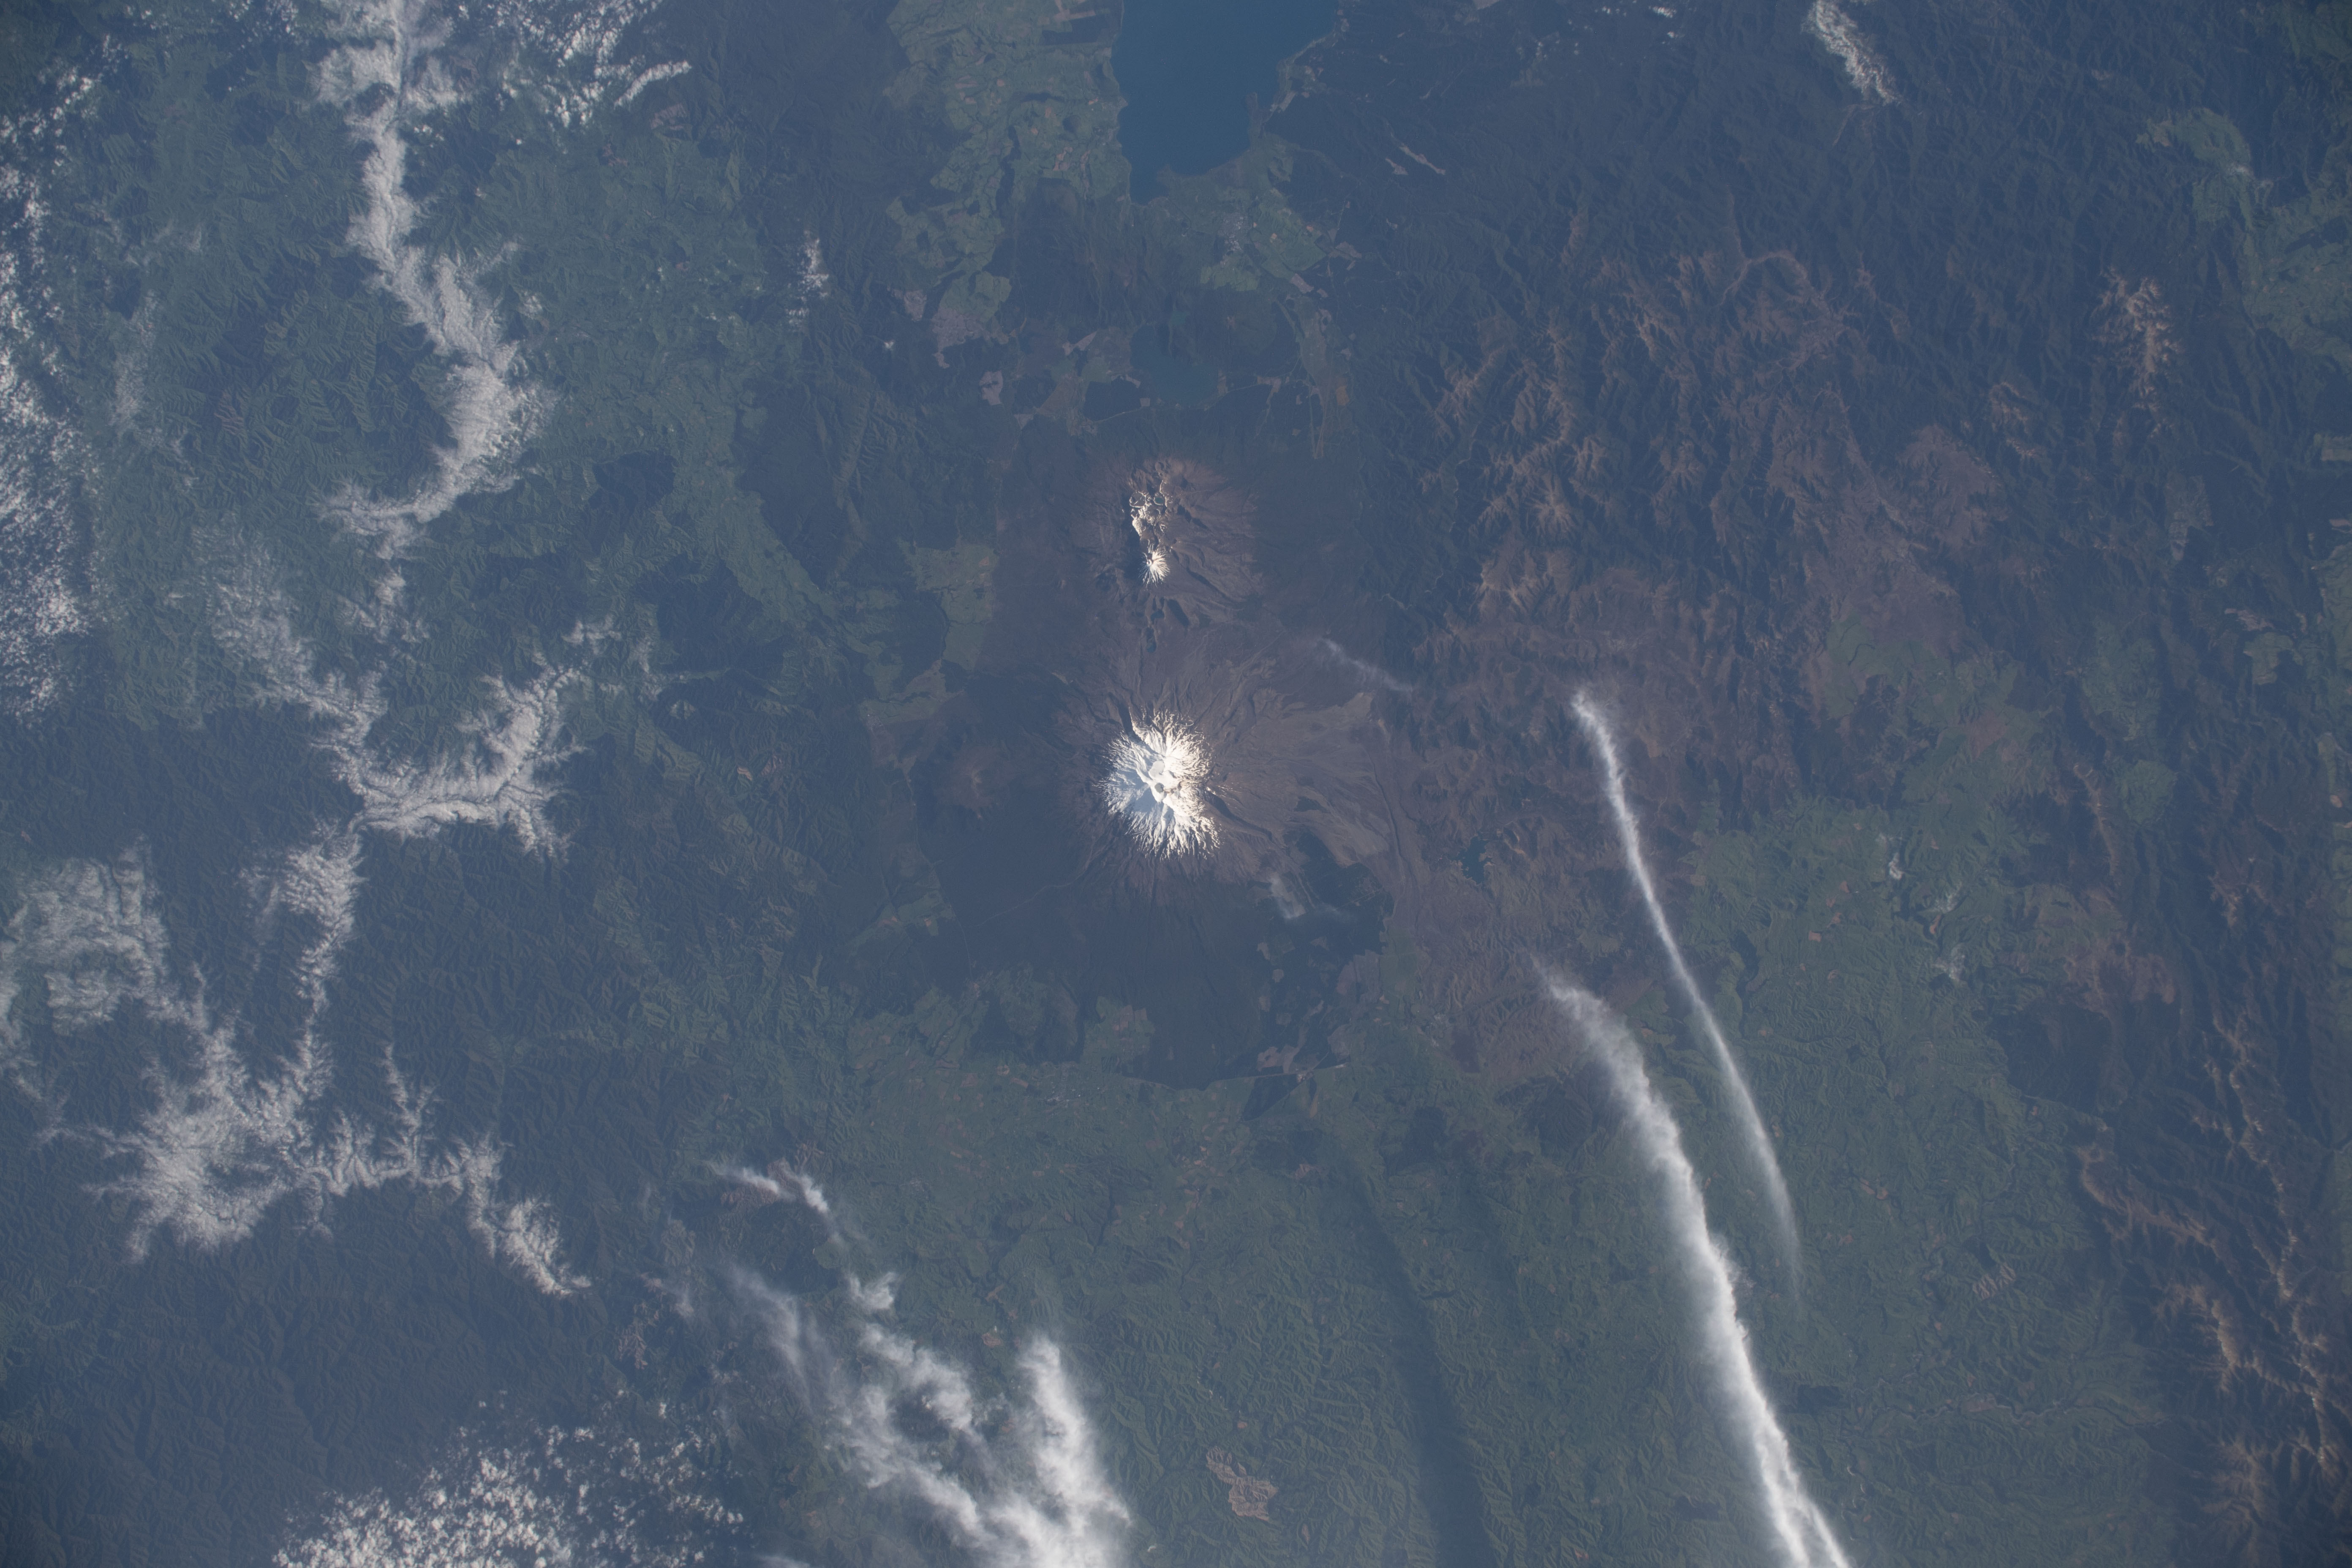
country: NEW ZEALAND-NI
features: MOUNT RUAPEHU, MOUNT NGAURUHOE
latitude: -39.3
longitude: 175.6
